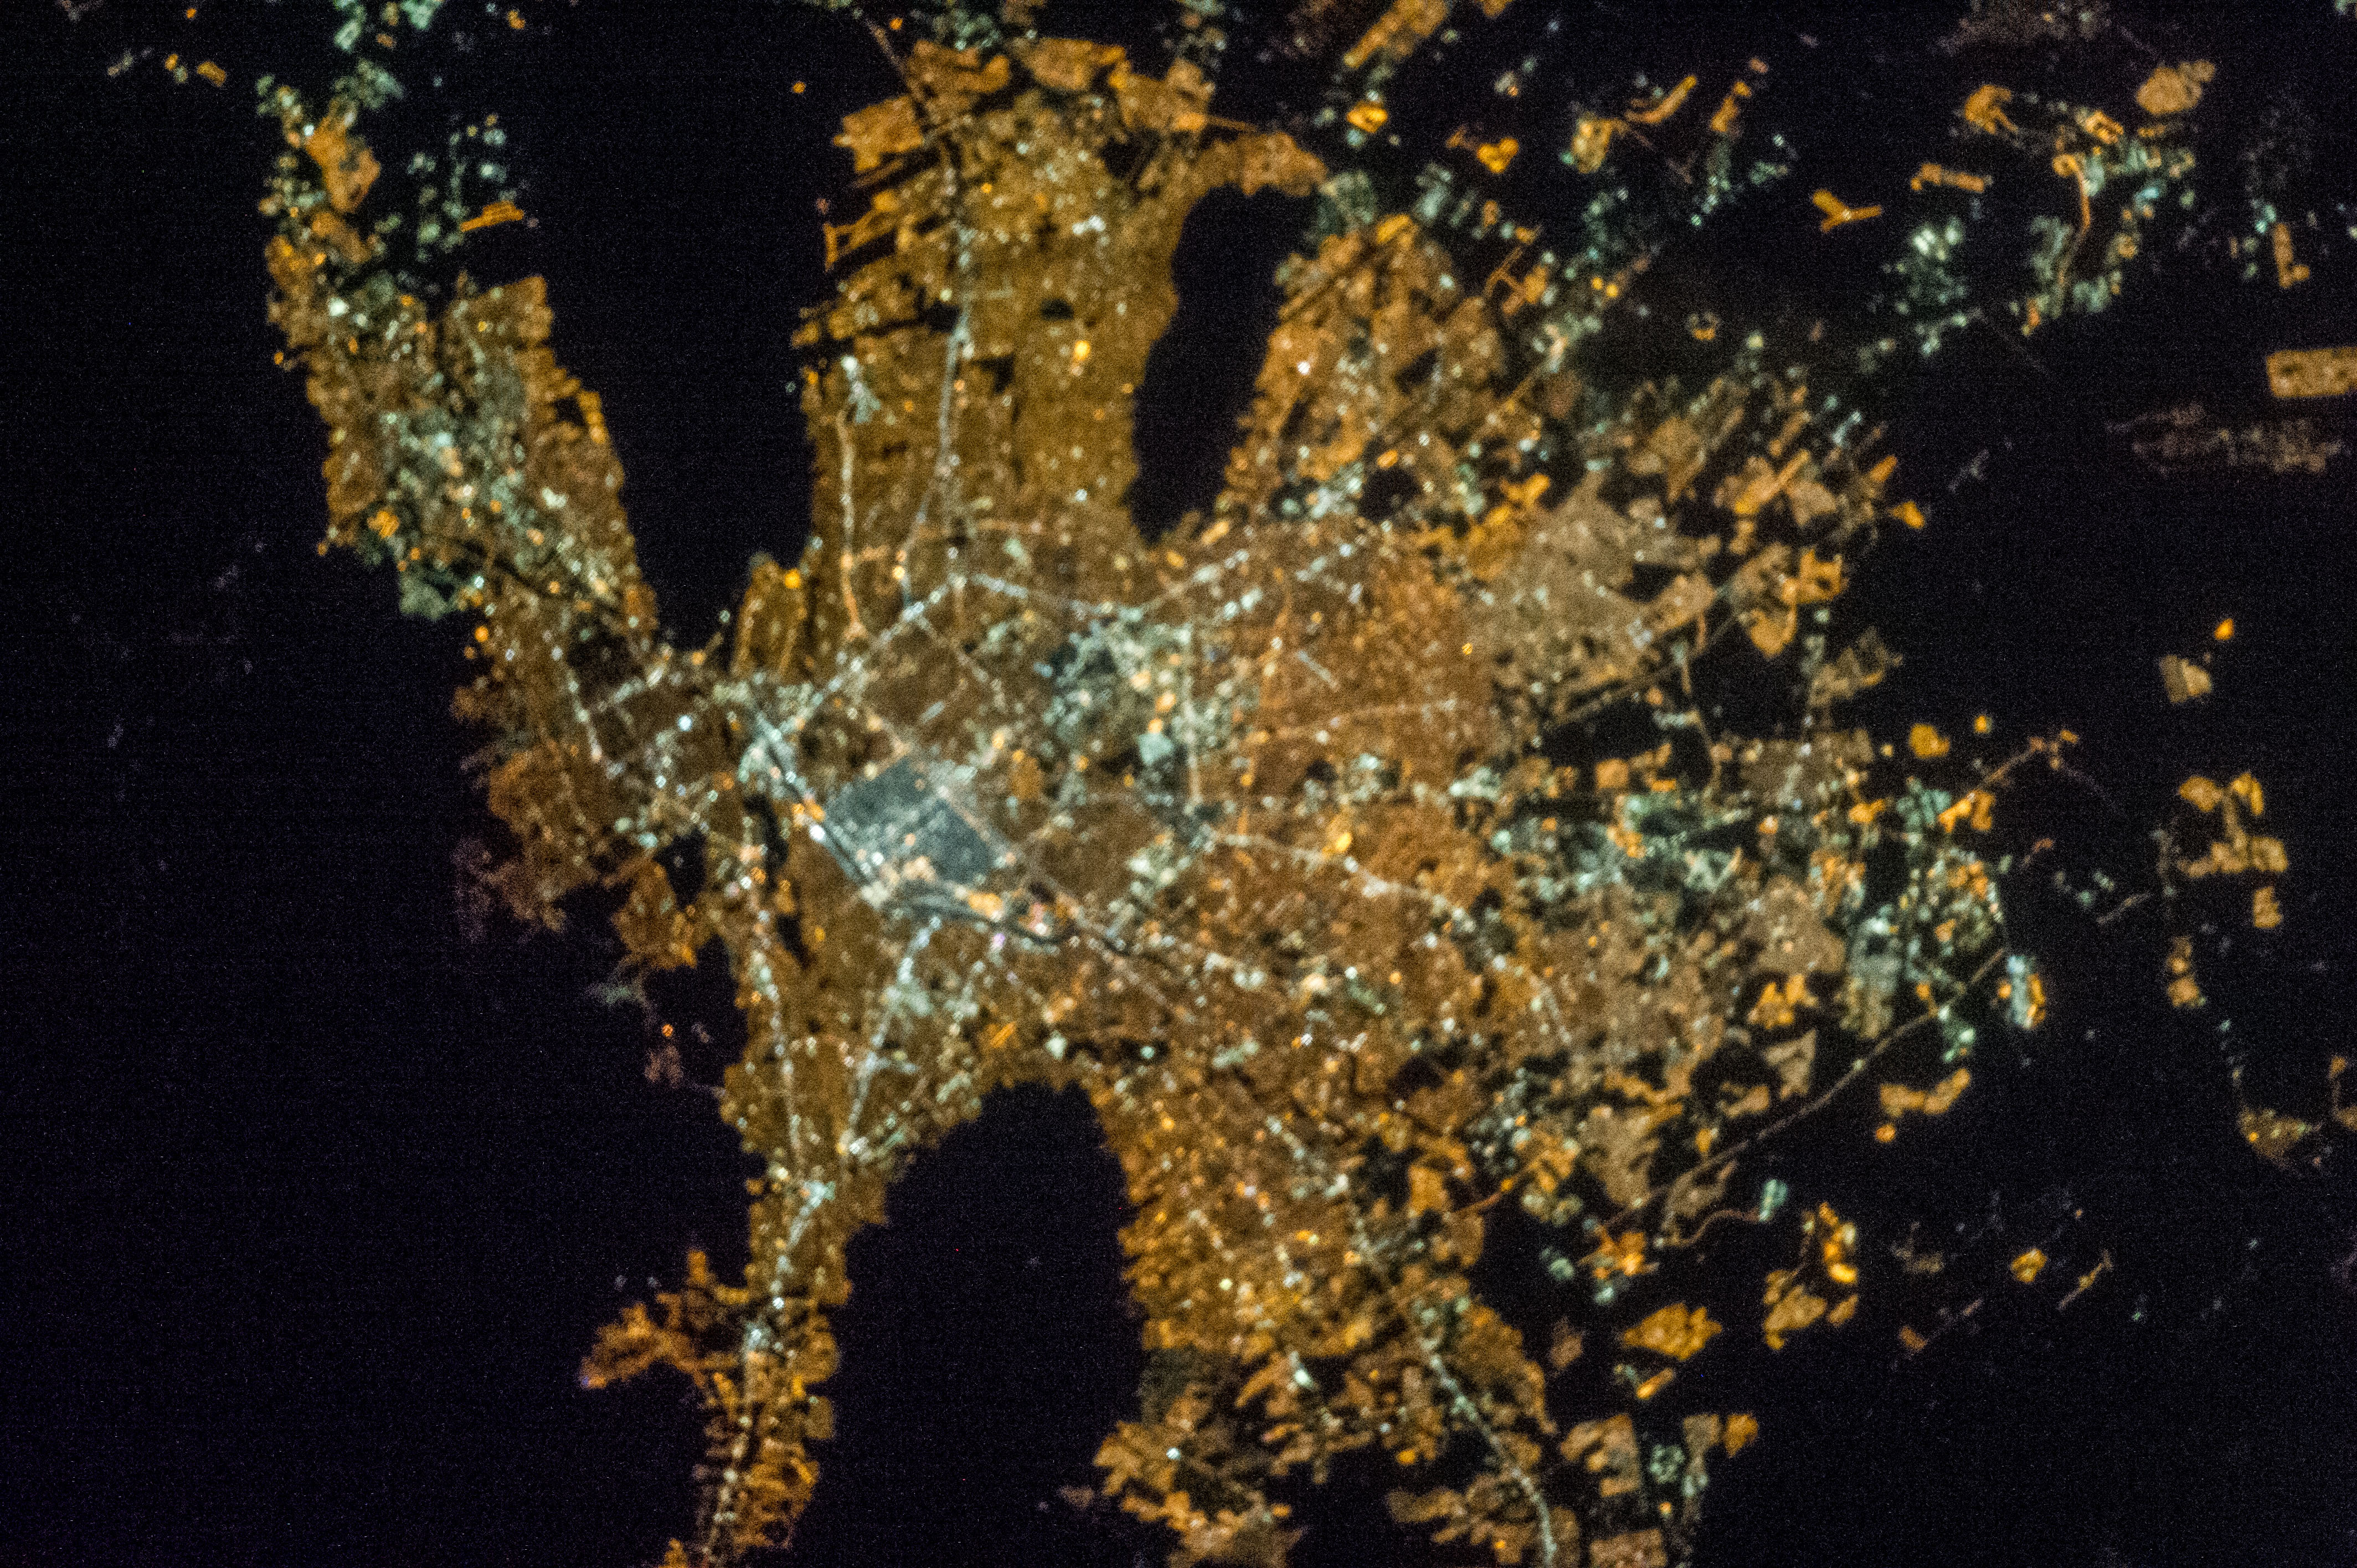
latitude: 25.7
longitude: -100.3
